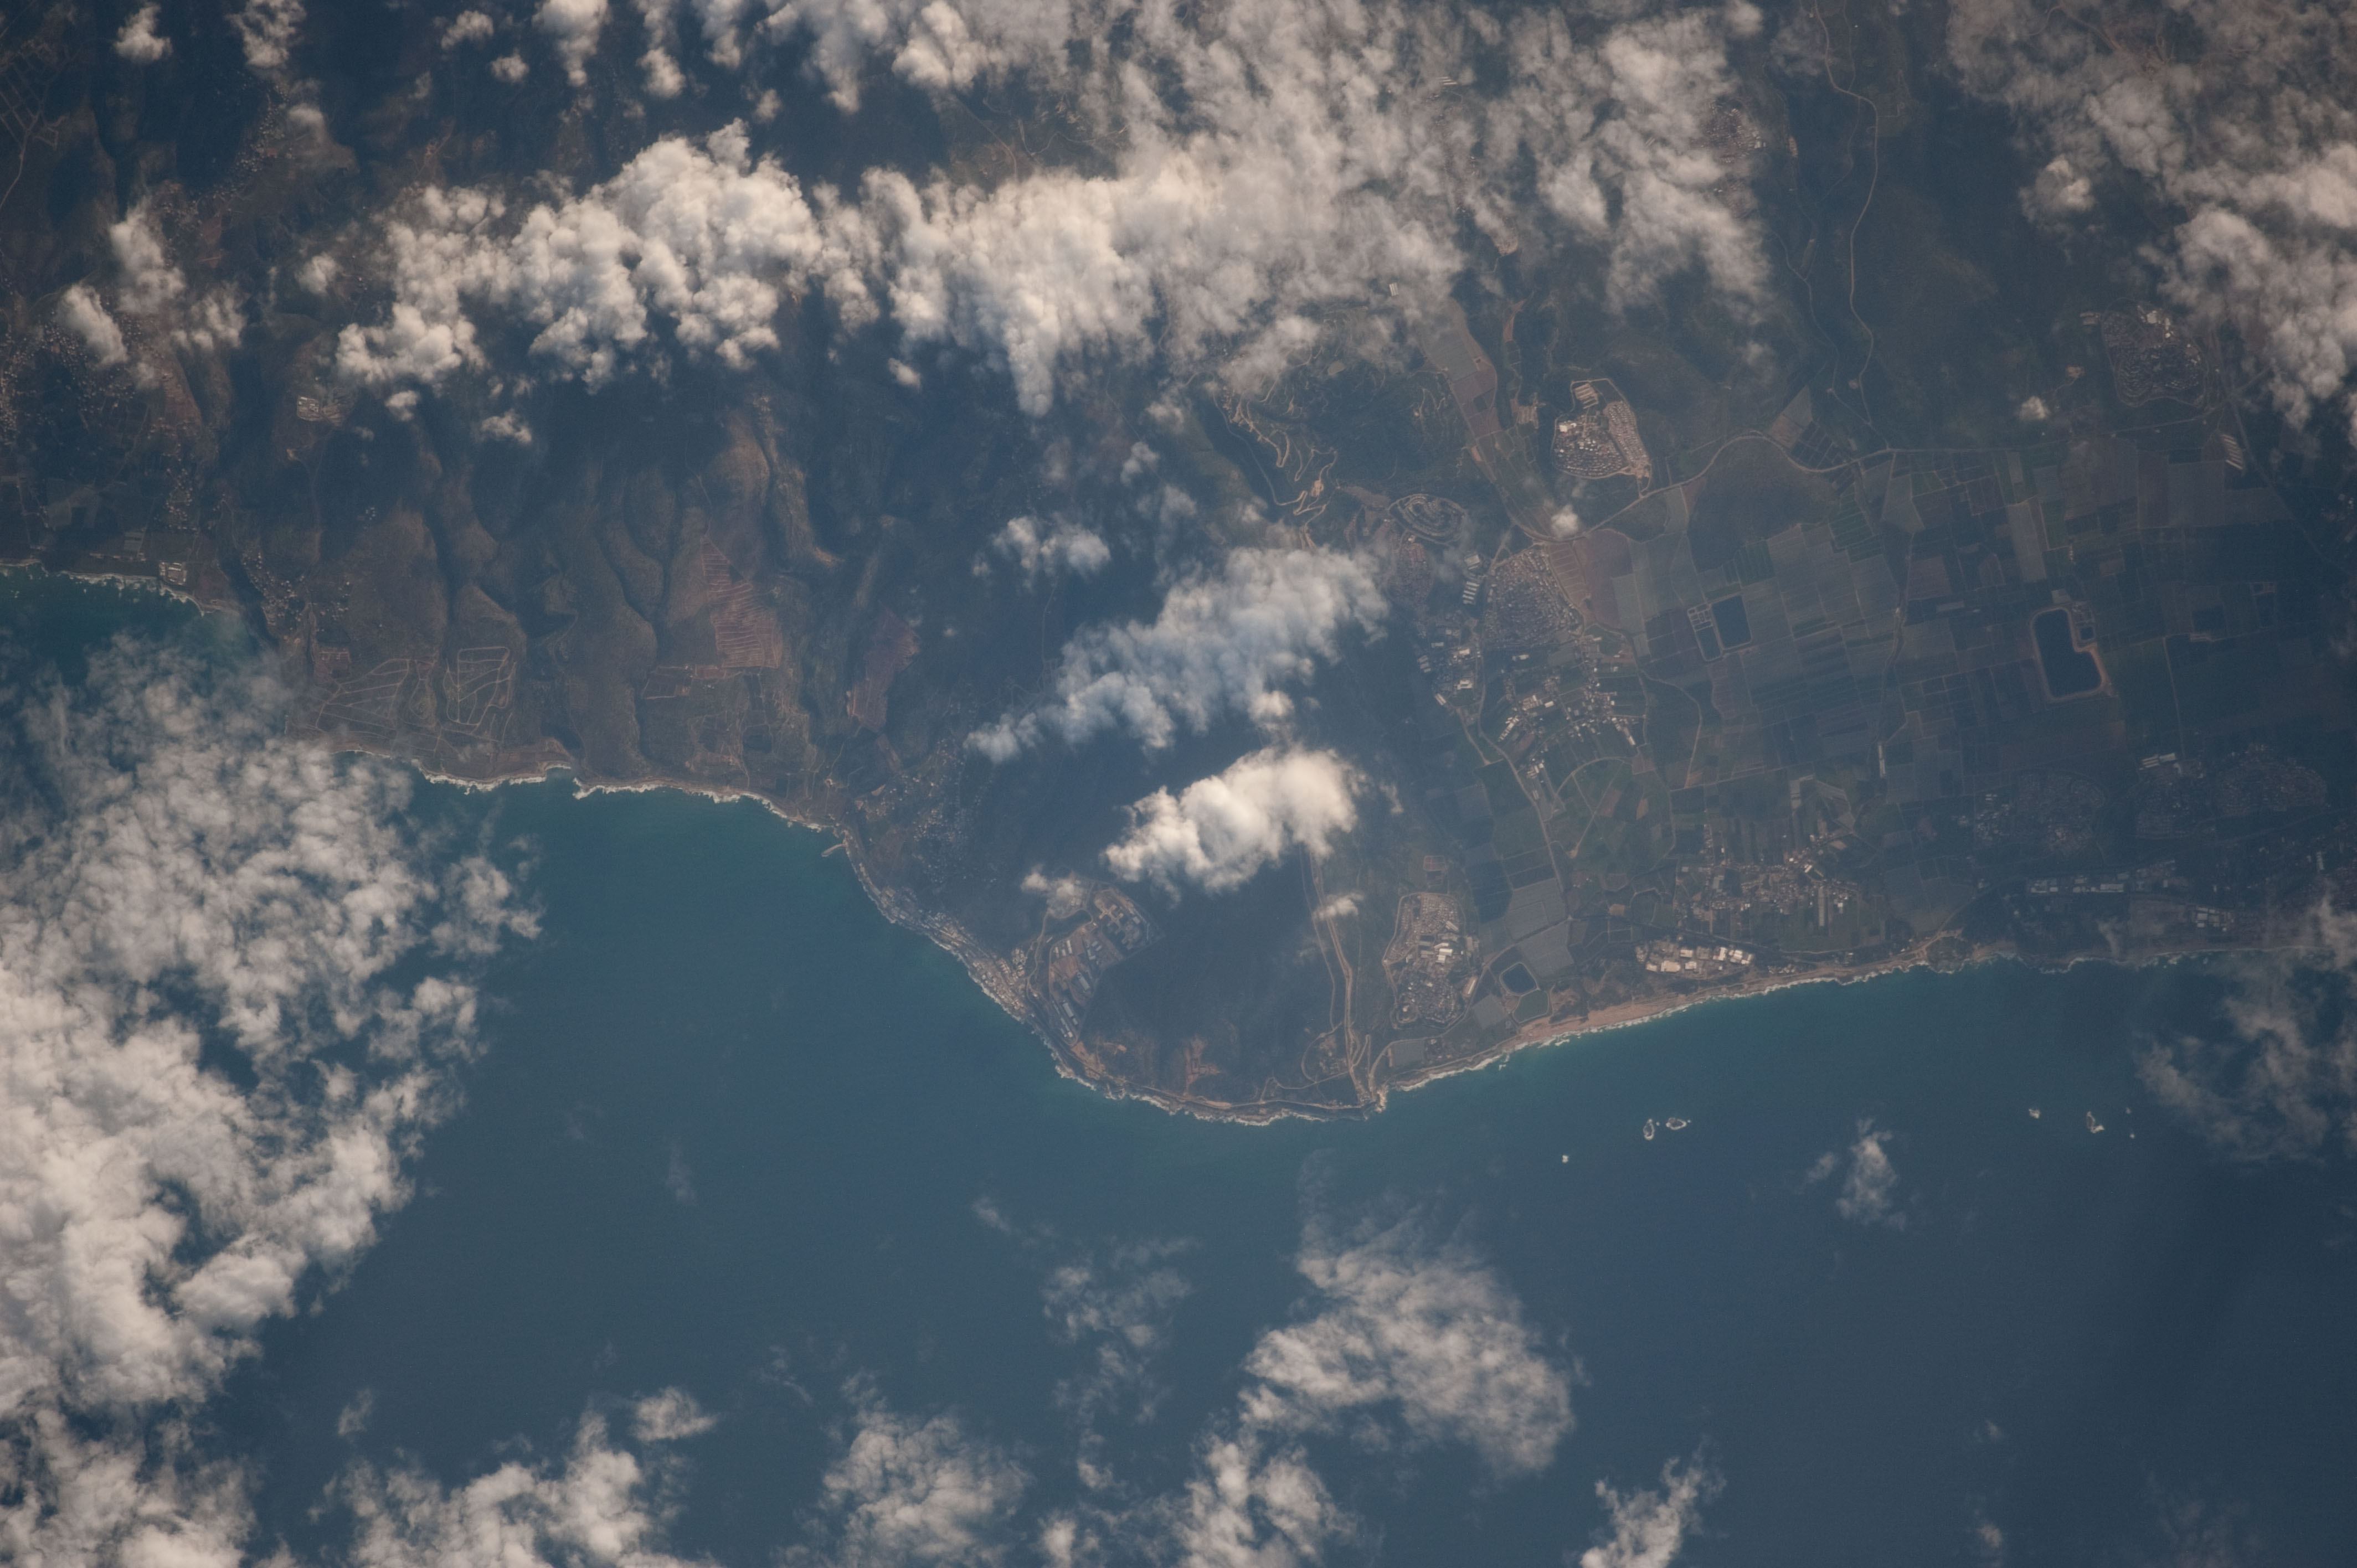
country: LEBANON
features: NAQOURA HEADLAND, KFAR ROSH HANIKRA
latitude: 33.1
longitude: 35.1
